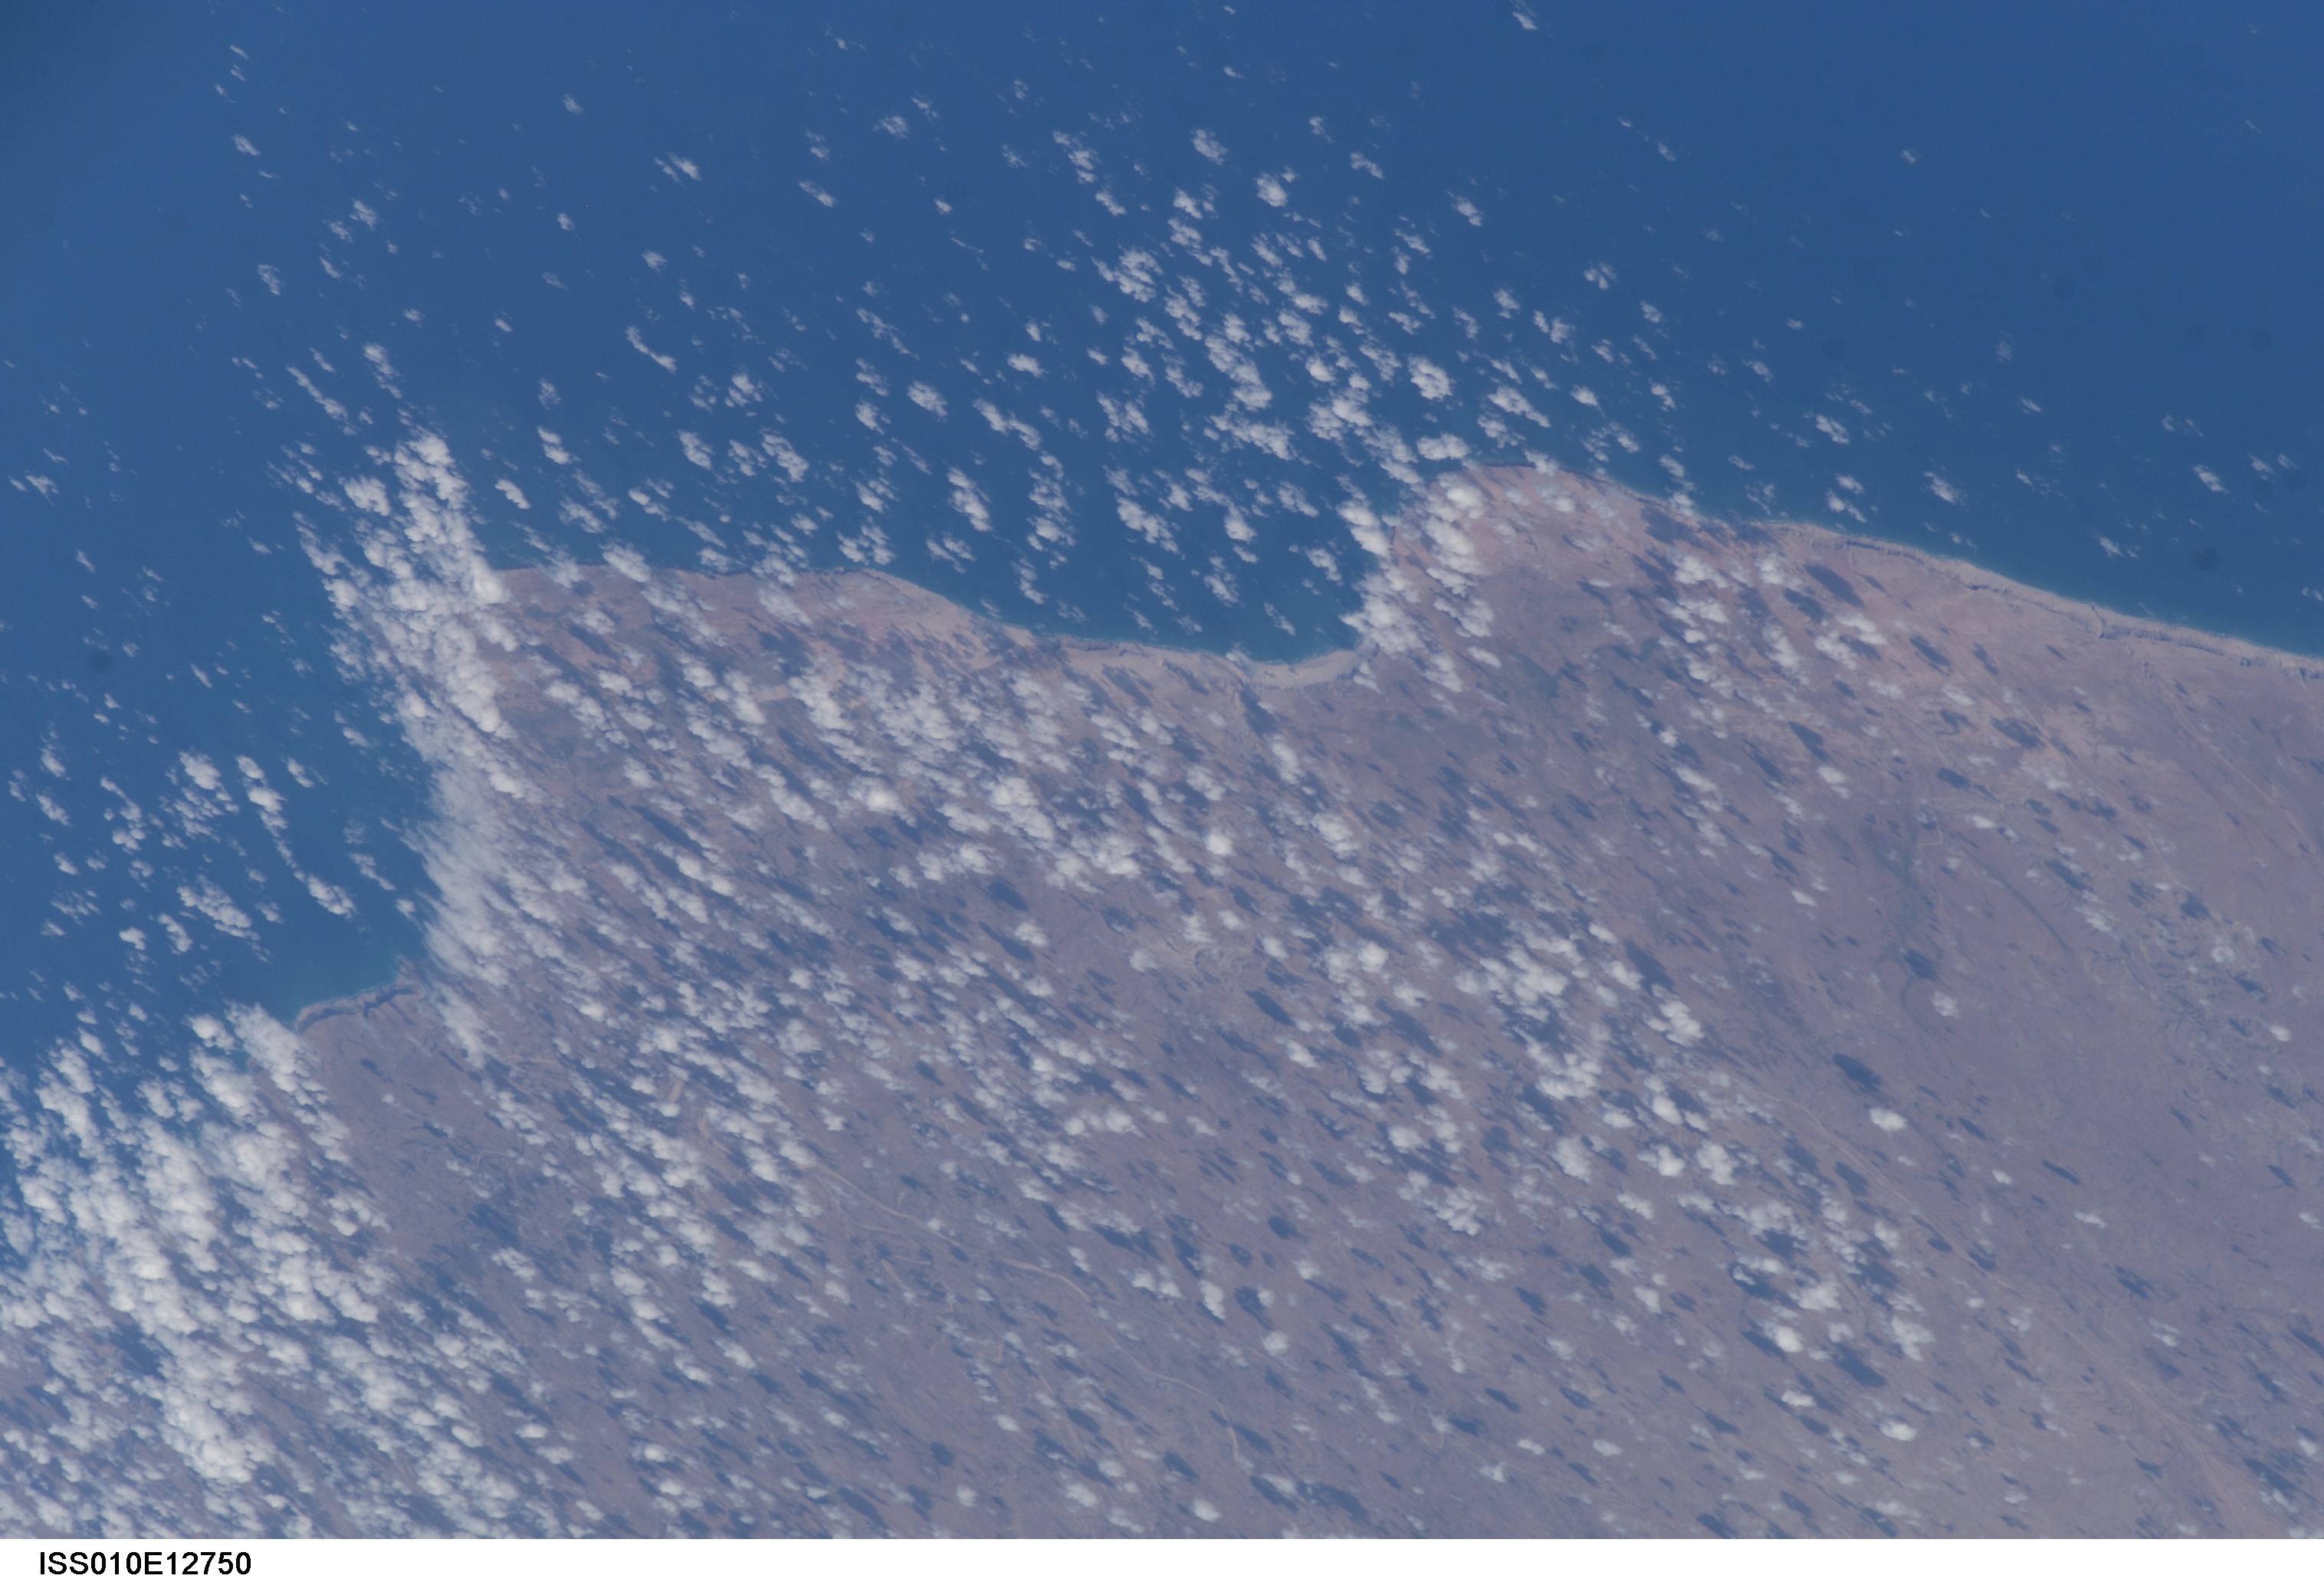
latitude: 10.5
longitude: 46.0
